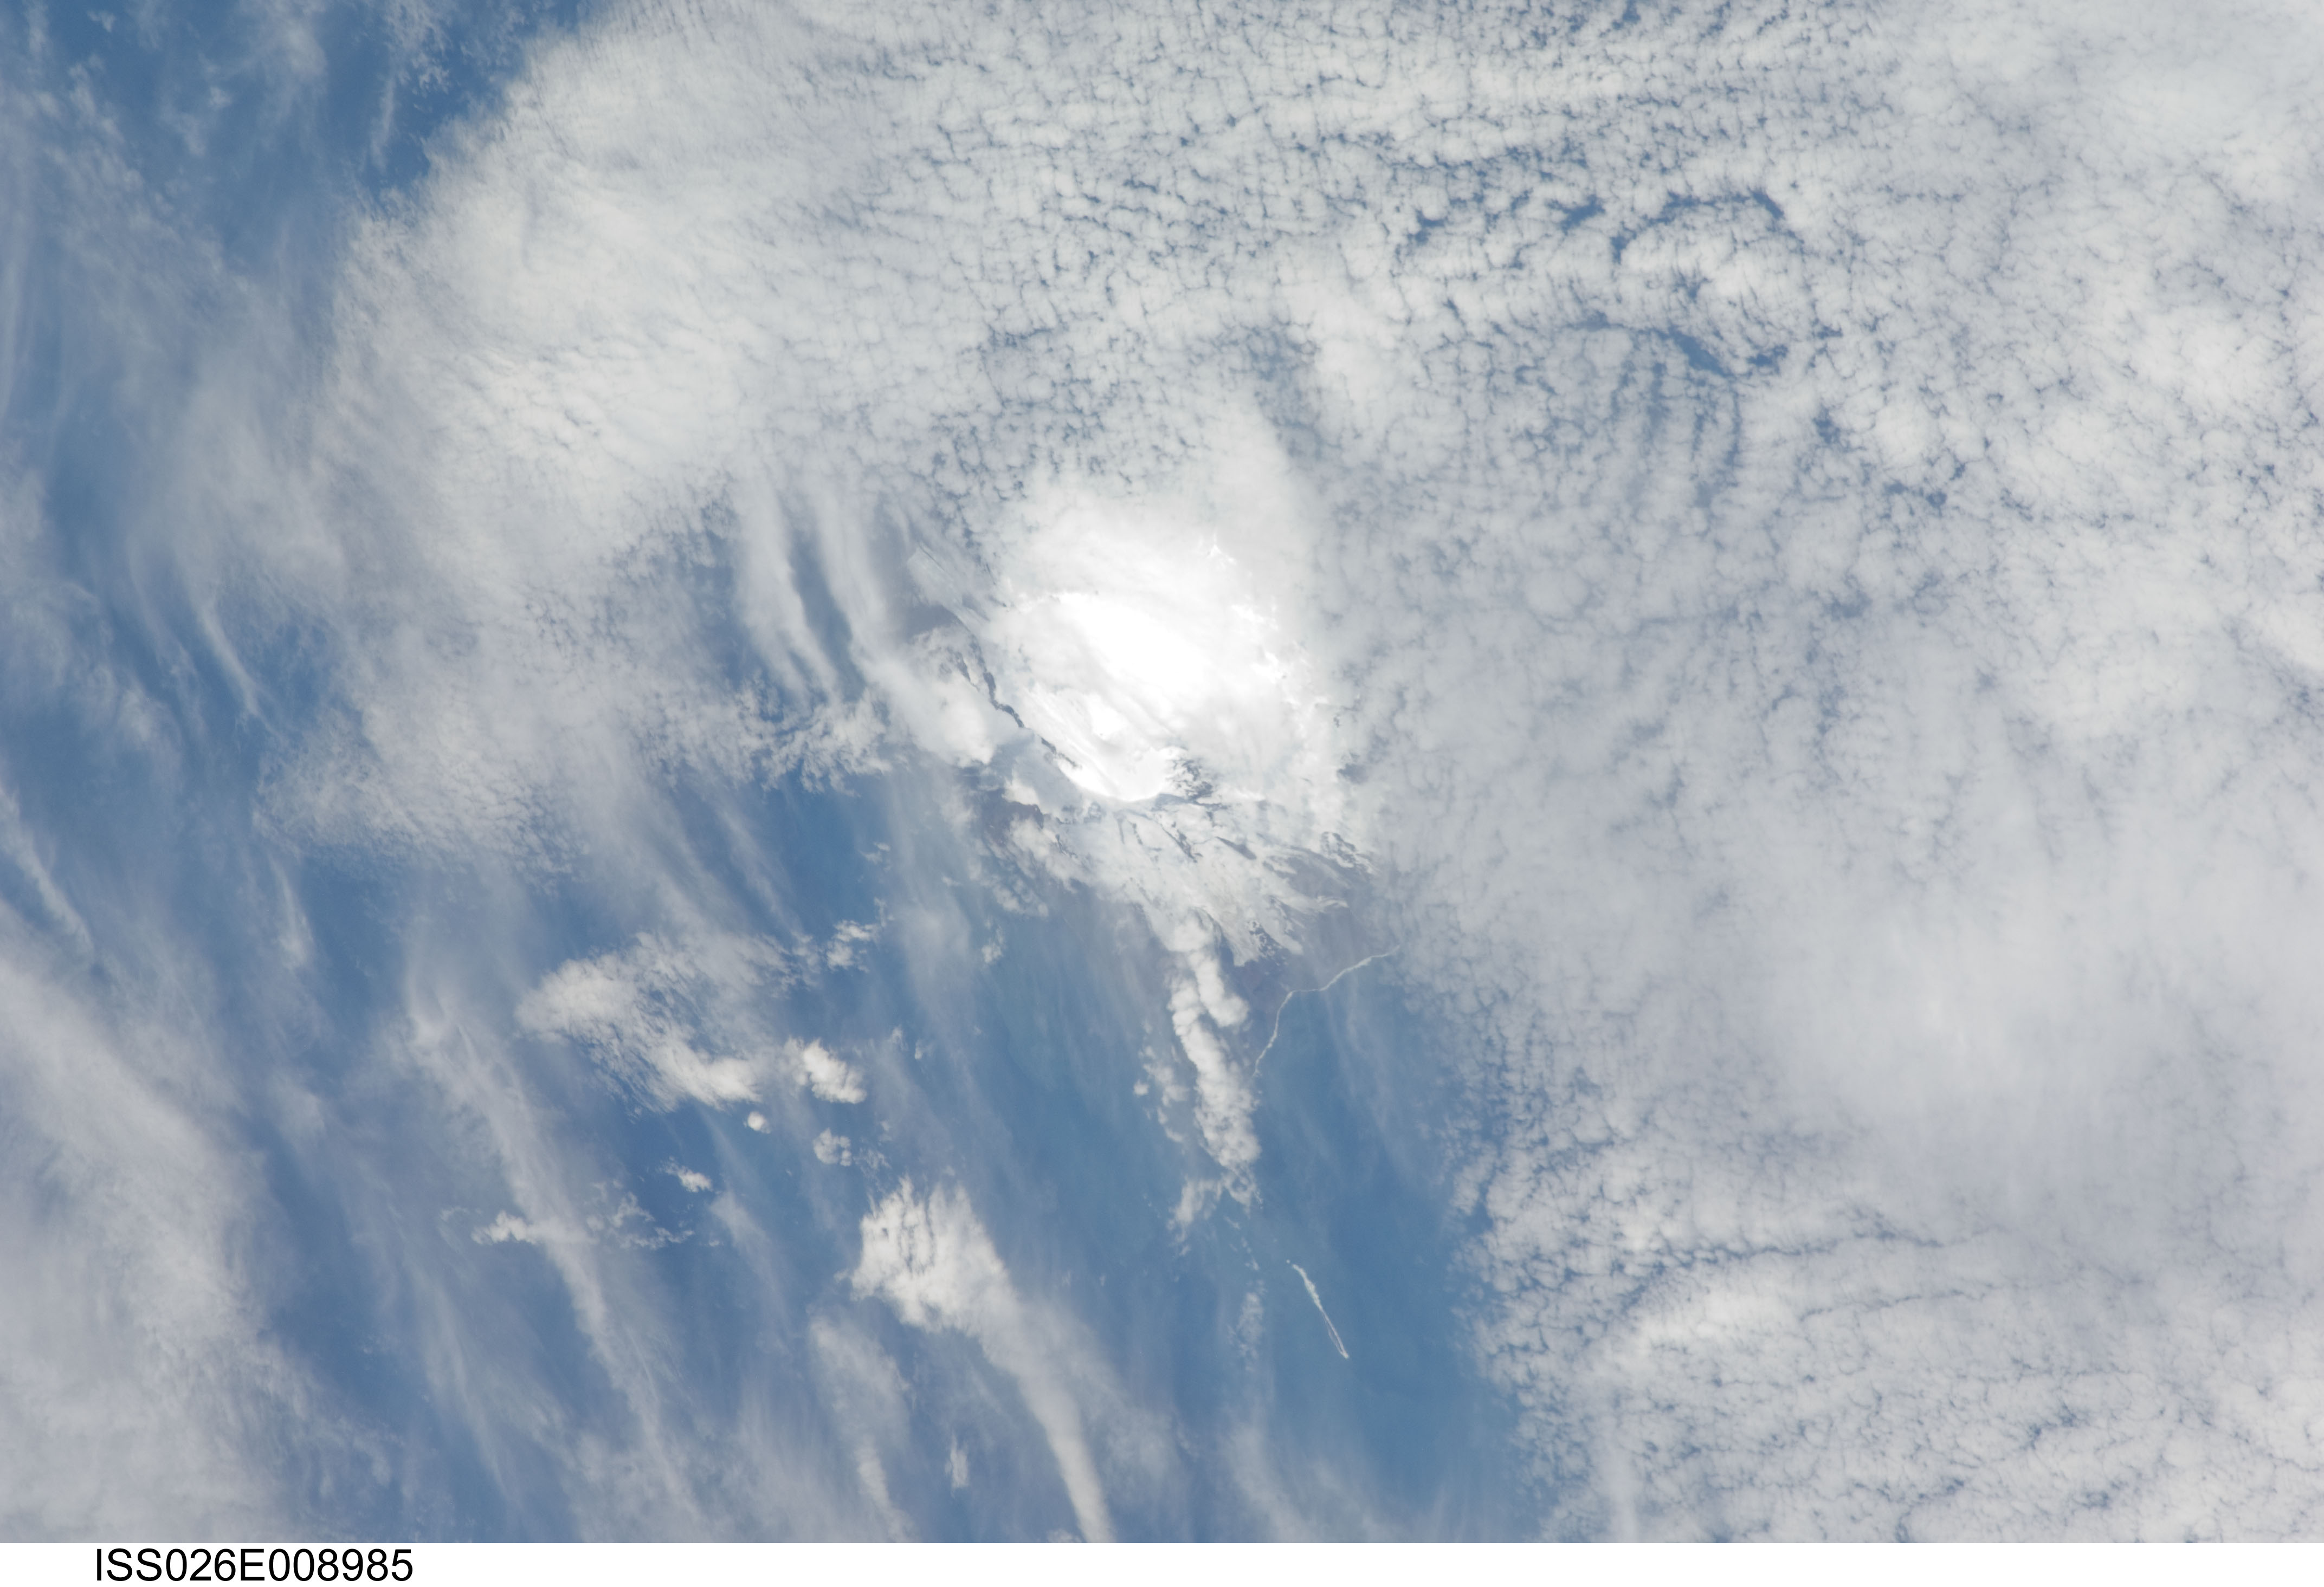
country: AUSTRALIA
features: HEARD ISLAND, LAURENS PENINSULA, CAPE LABUAN, ICE, SNOW, GLACIERS
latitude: -53.0
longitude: 73.4
